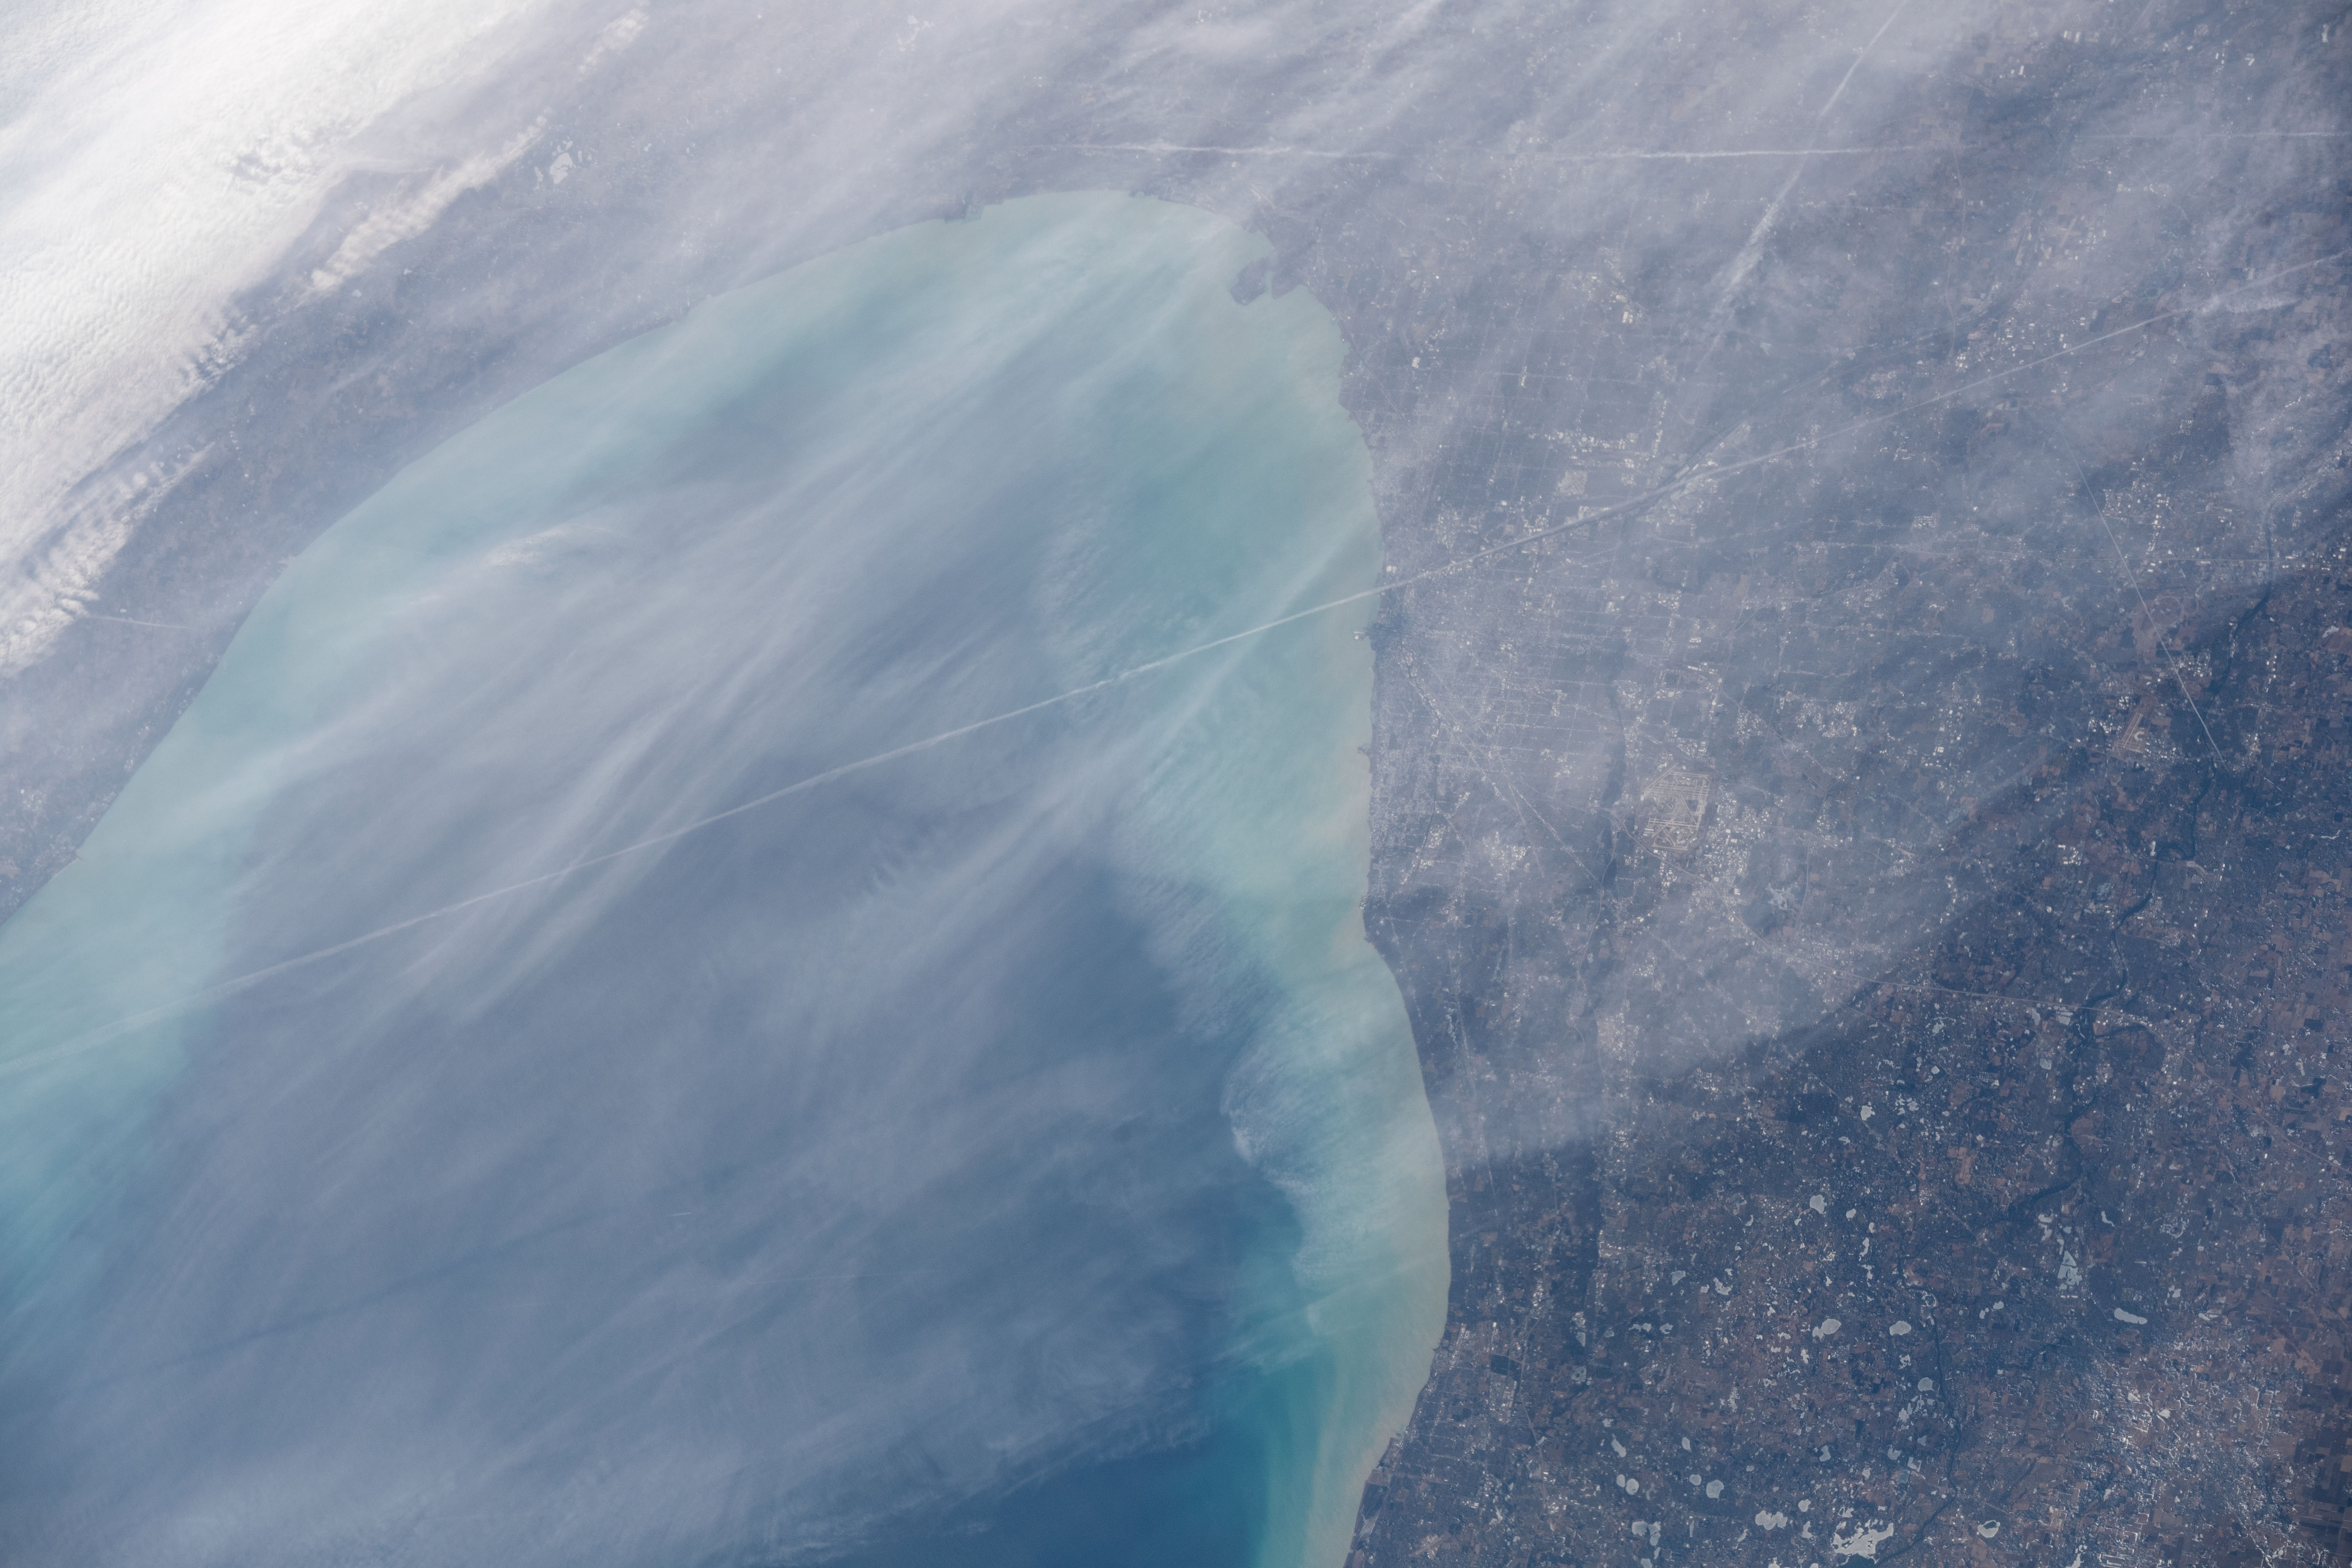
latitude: 42.0
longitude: -87.4
